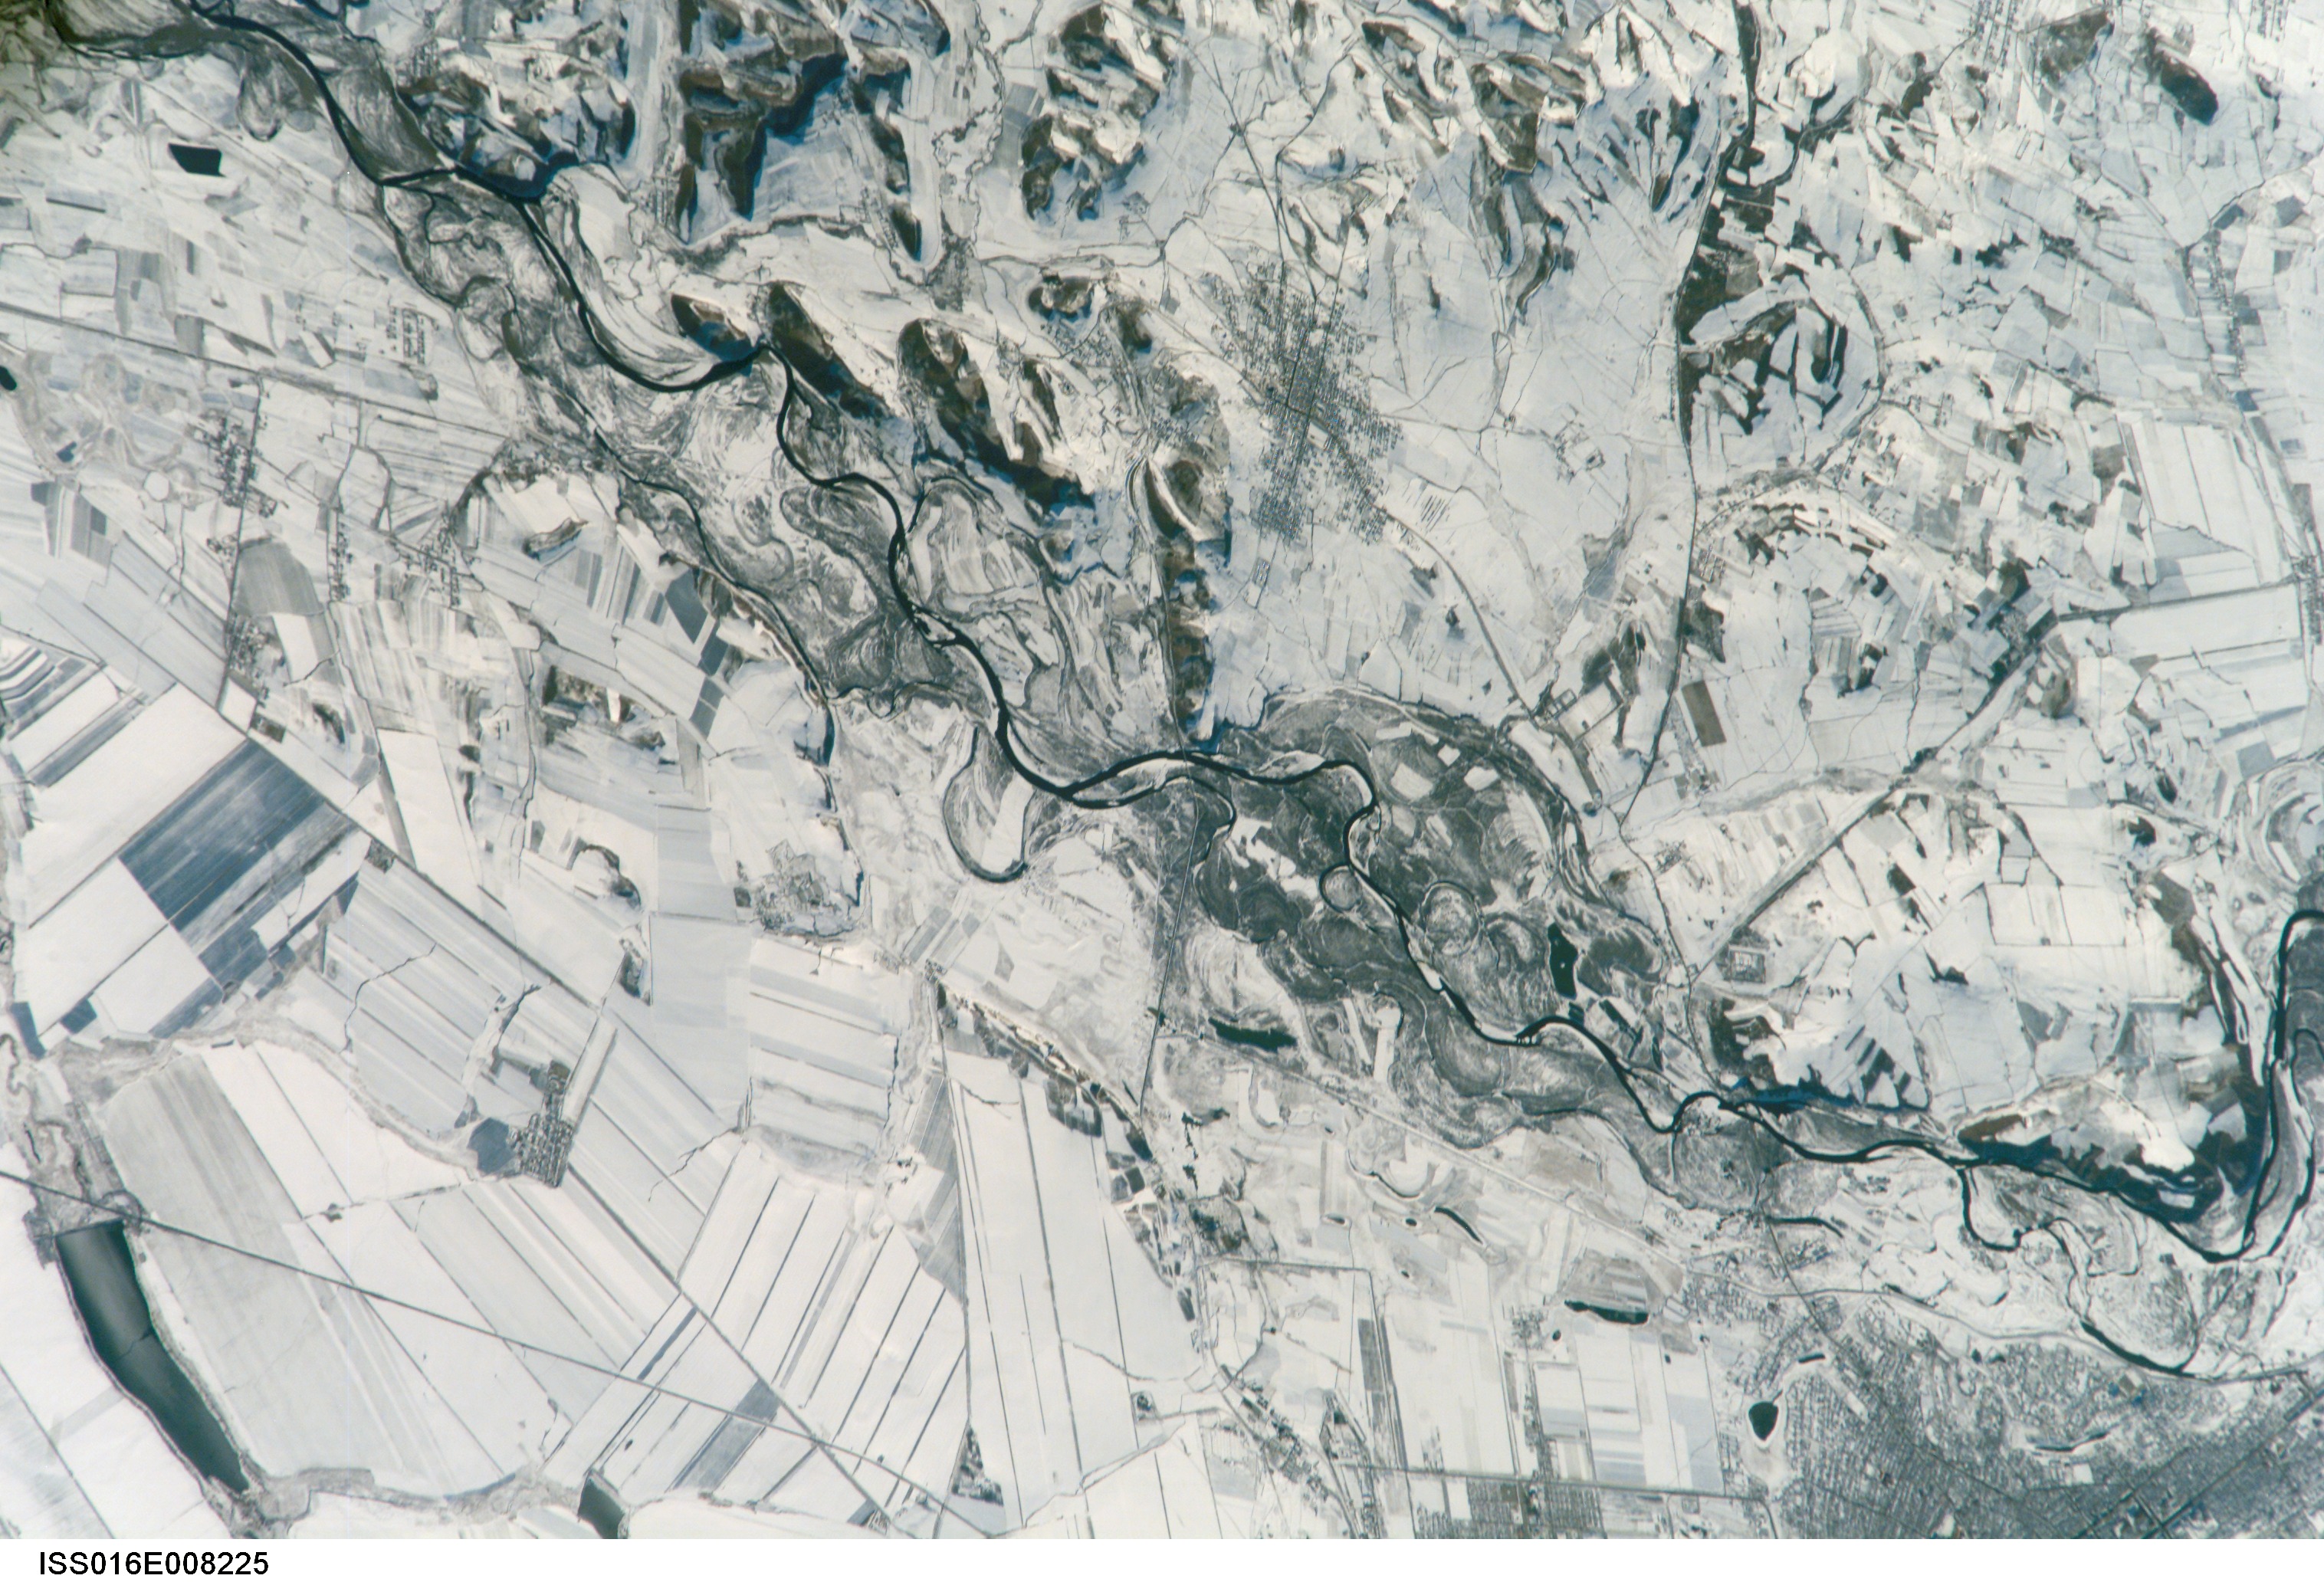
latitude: 49.7
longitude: 124.6
